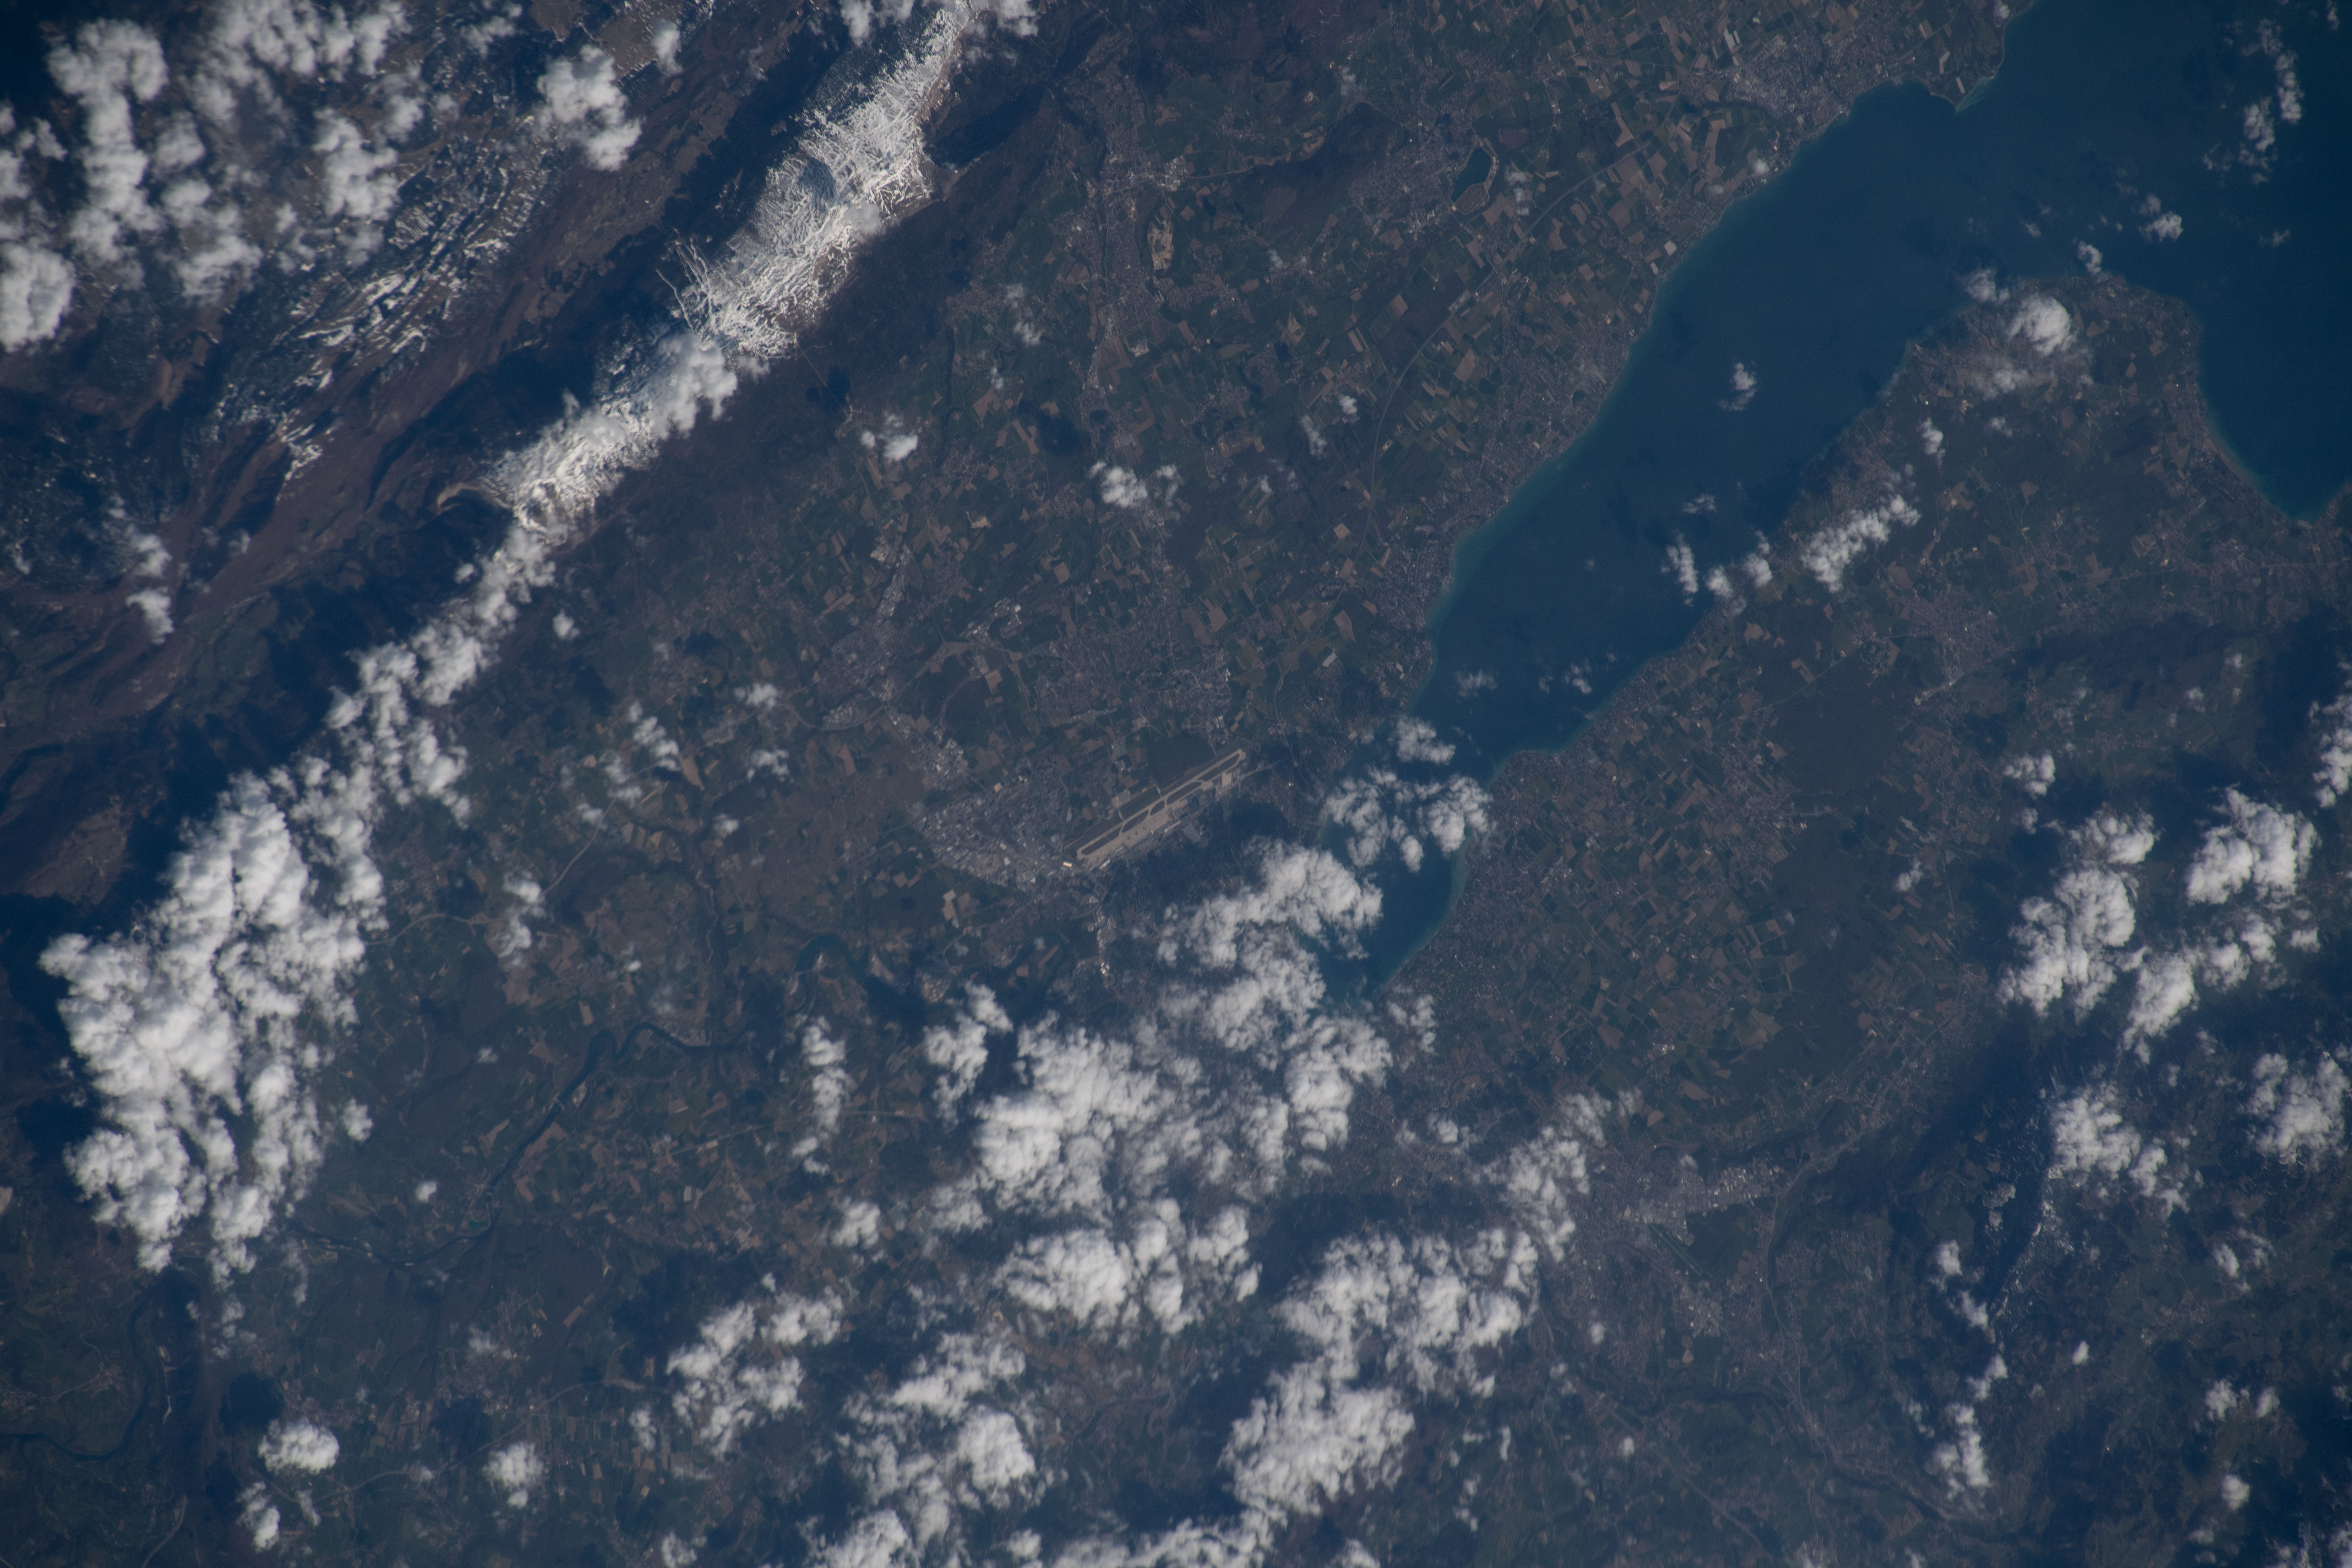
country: SWITZERLAND
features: LAKE GENEVA, GENEVA AIRPORT, AGRICULTURE
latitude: 46.3
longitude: 6.2
